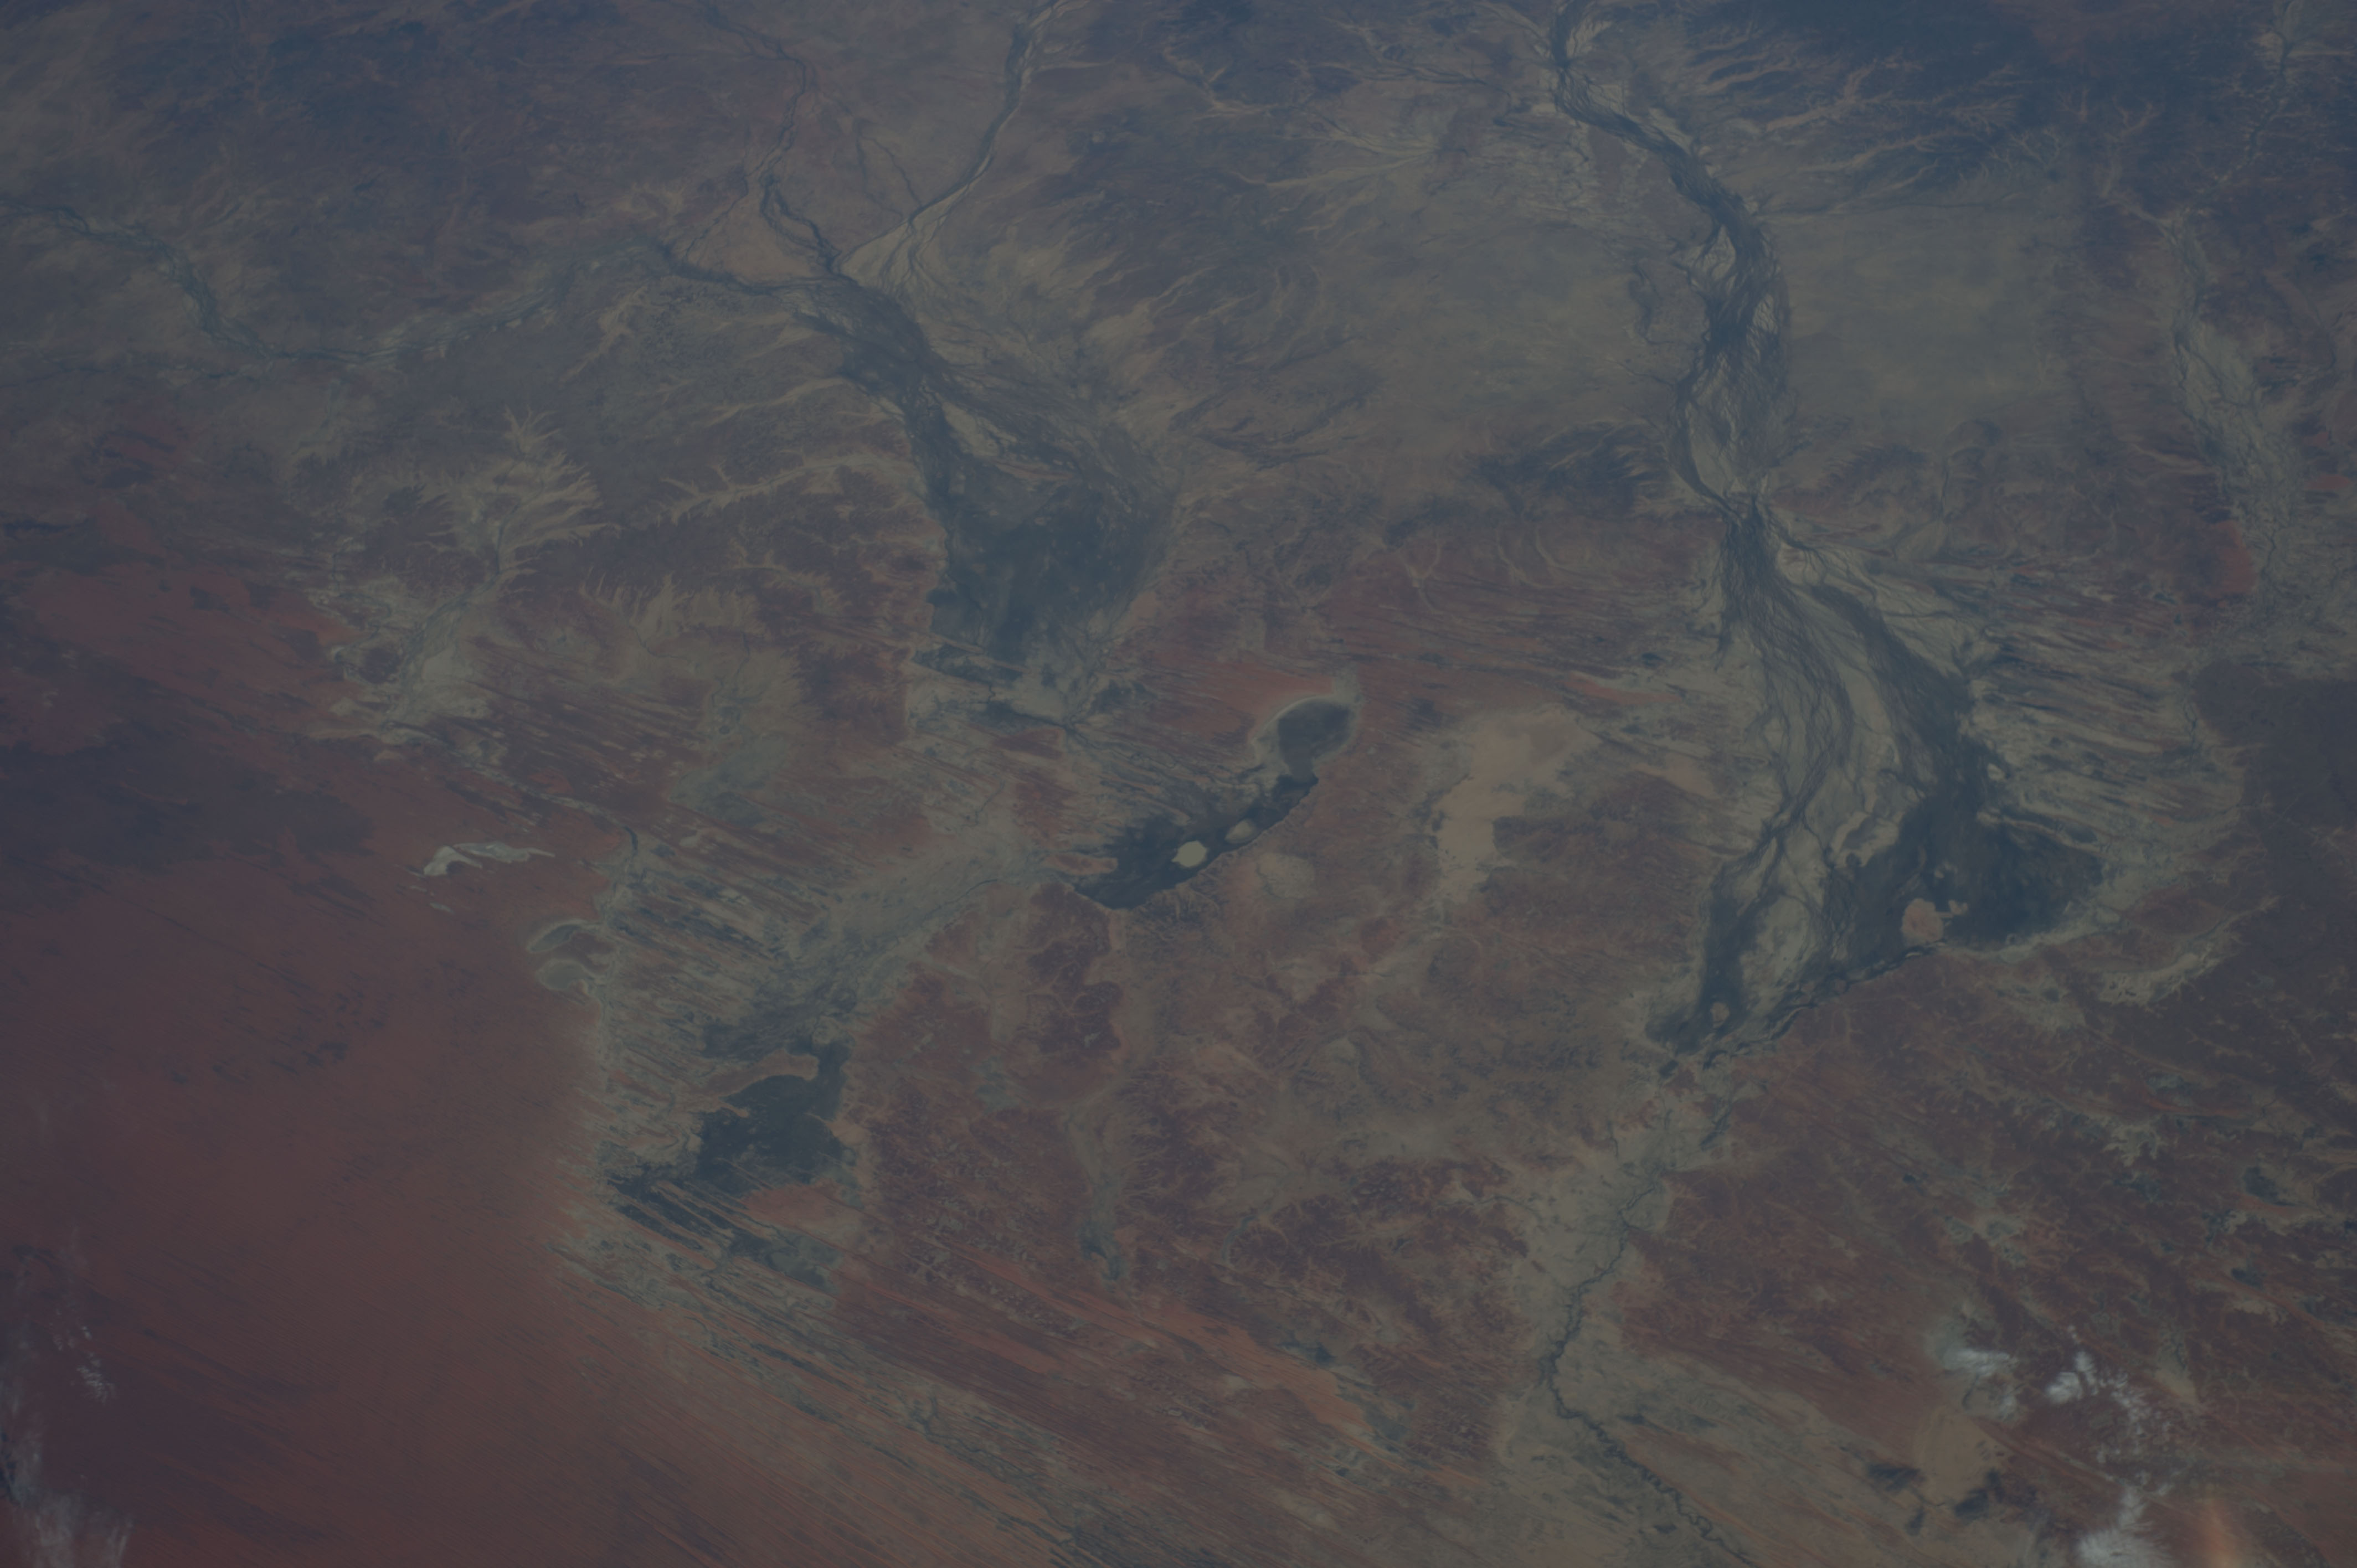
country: AUSTRALIA-Q
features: ASTREBLA DOWNS NATIONAL PRK, L. MACHATTIE, L. MIPIA, L. KOOLIVOO
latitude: -25.0
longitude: 139.5
